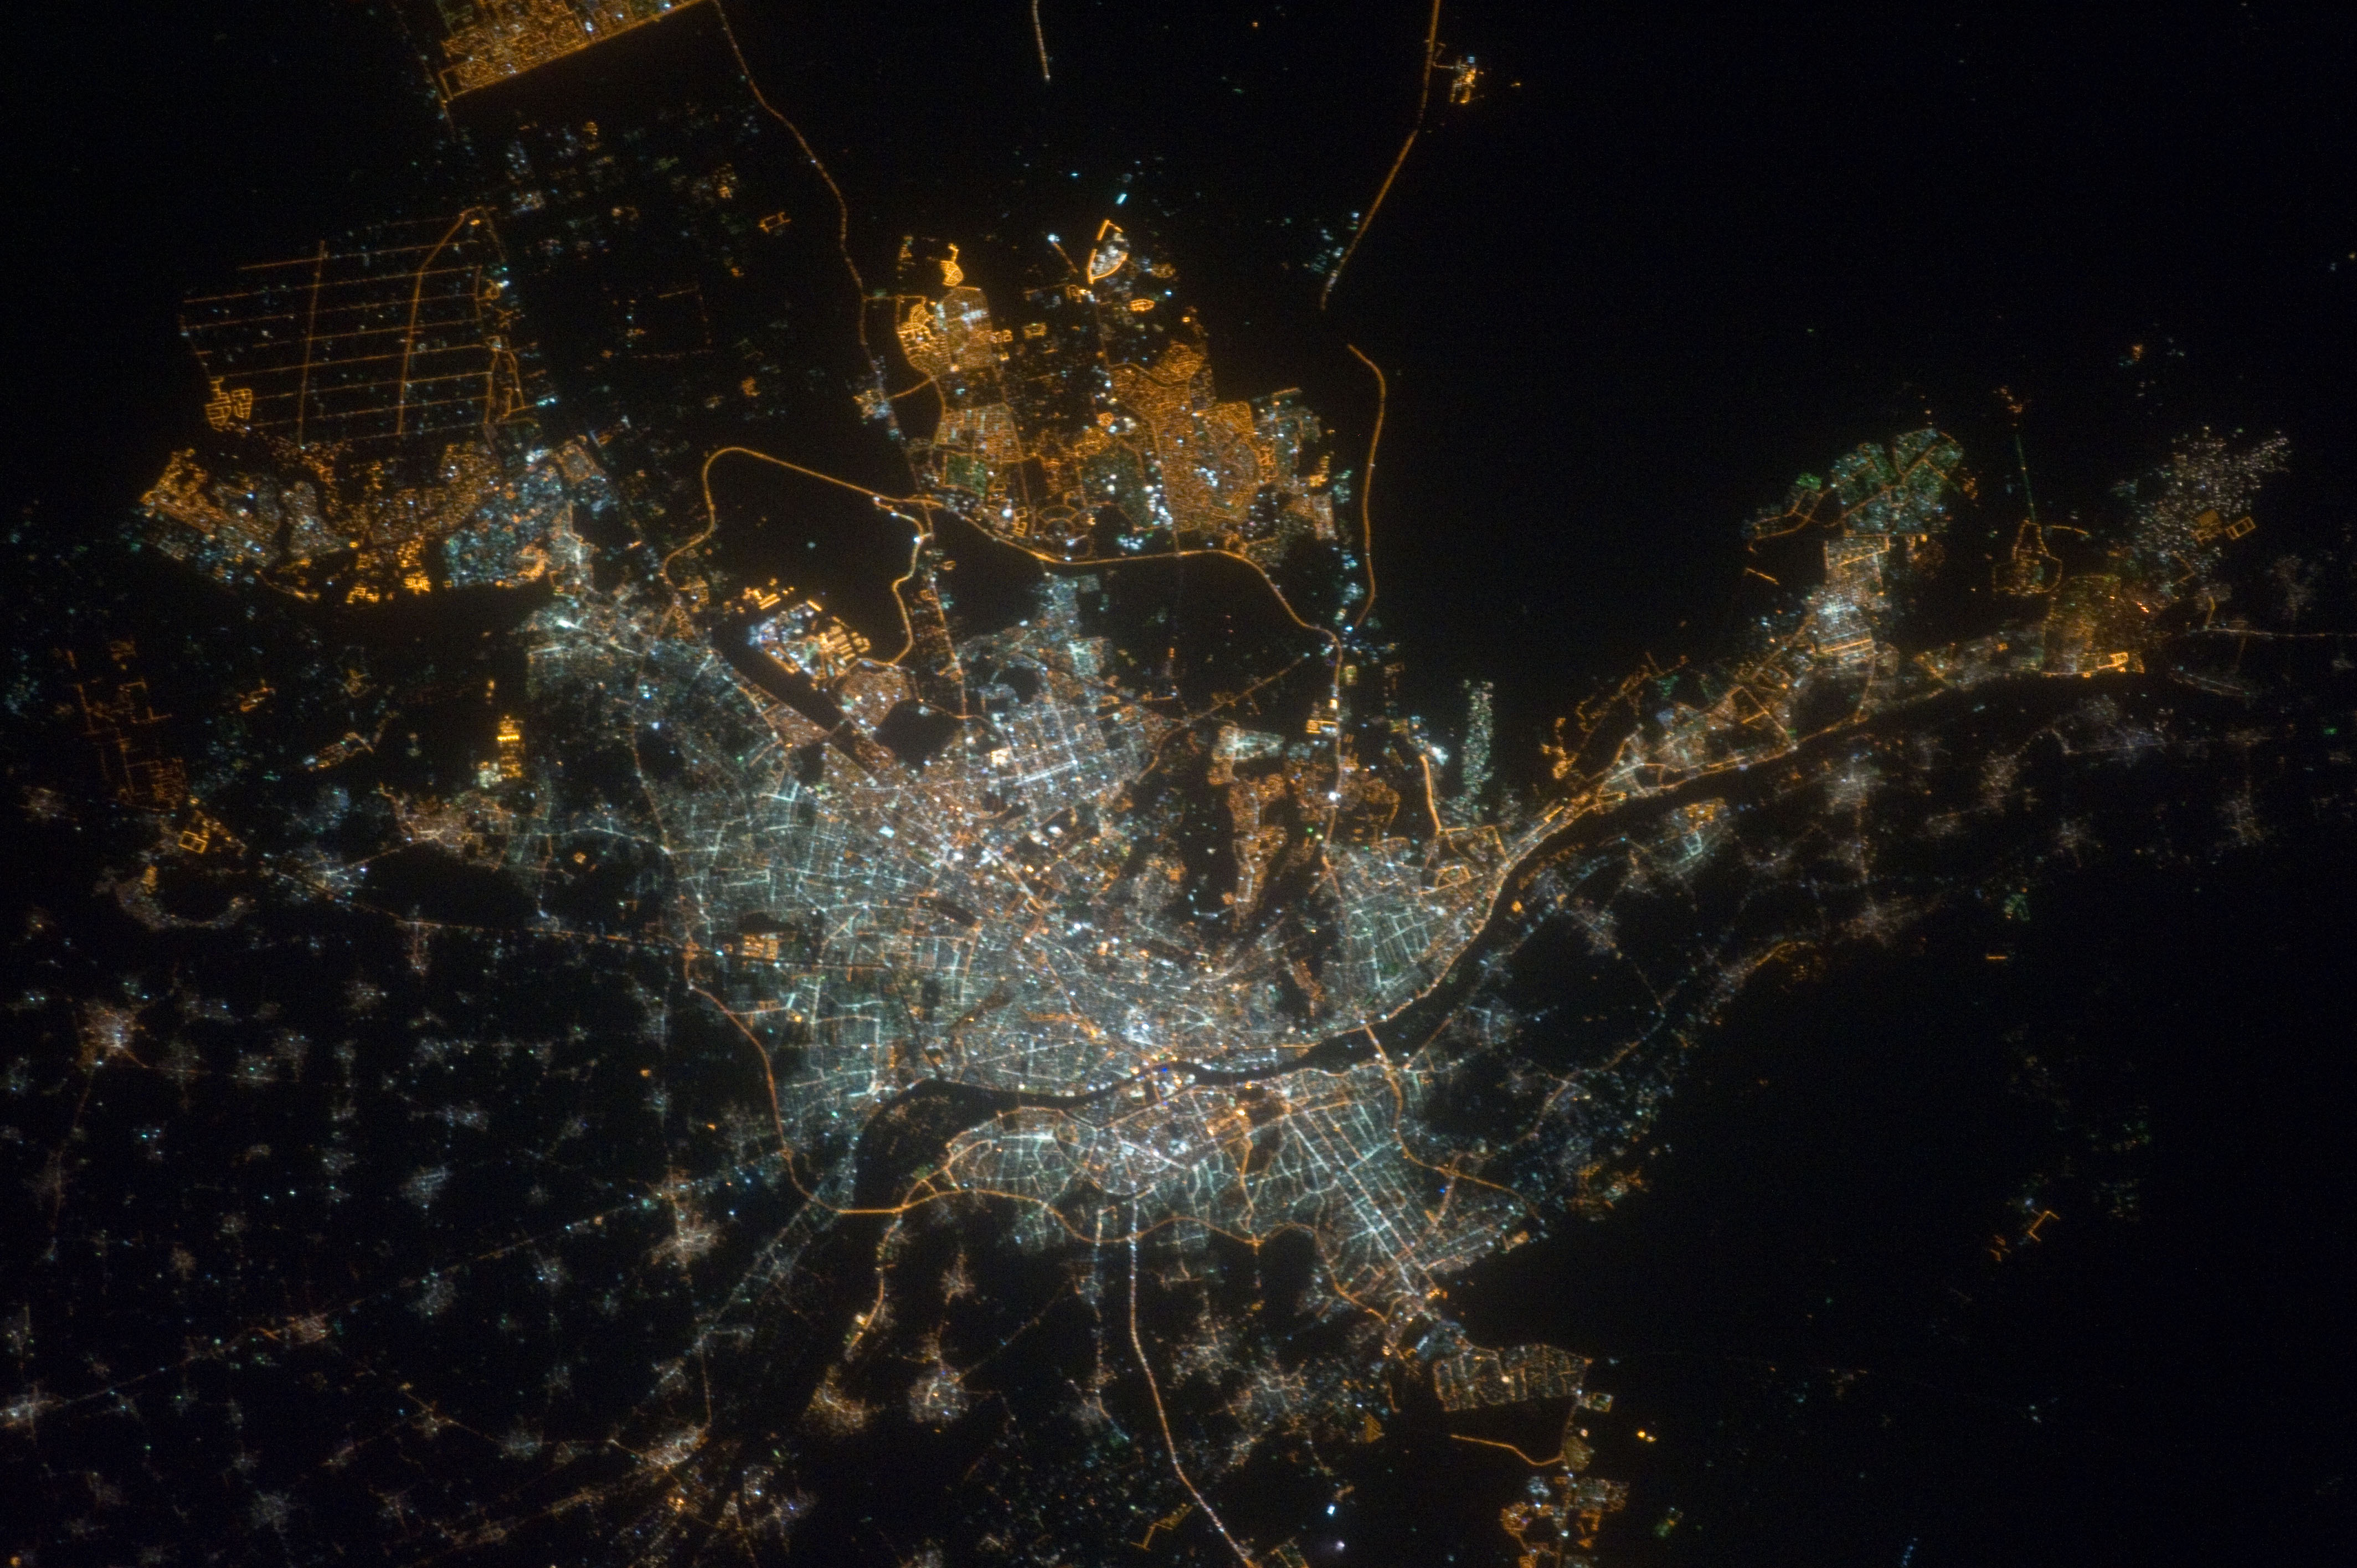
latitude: 30.1
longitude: 31.2
